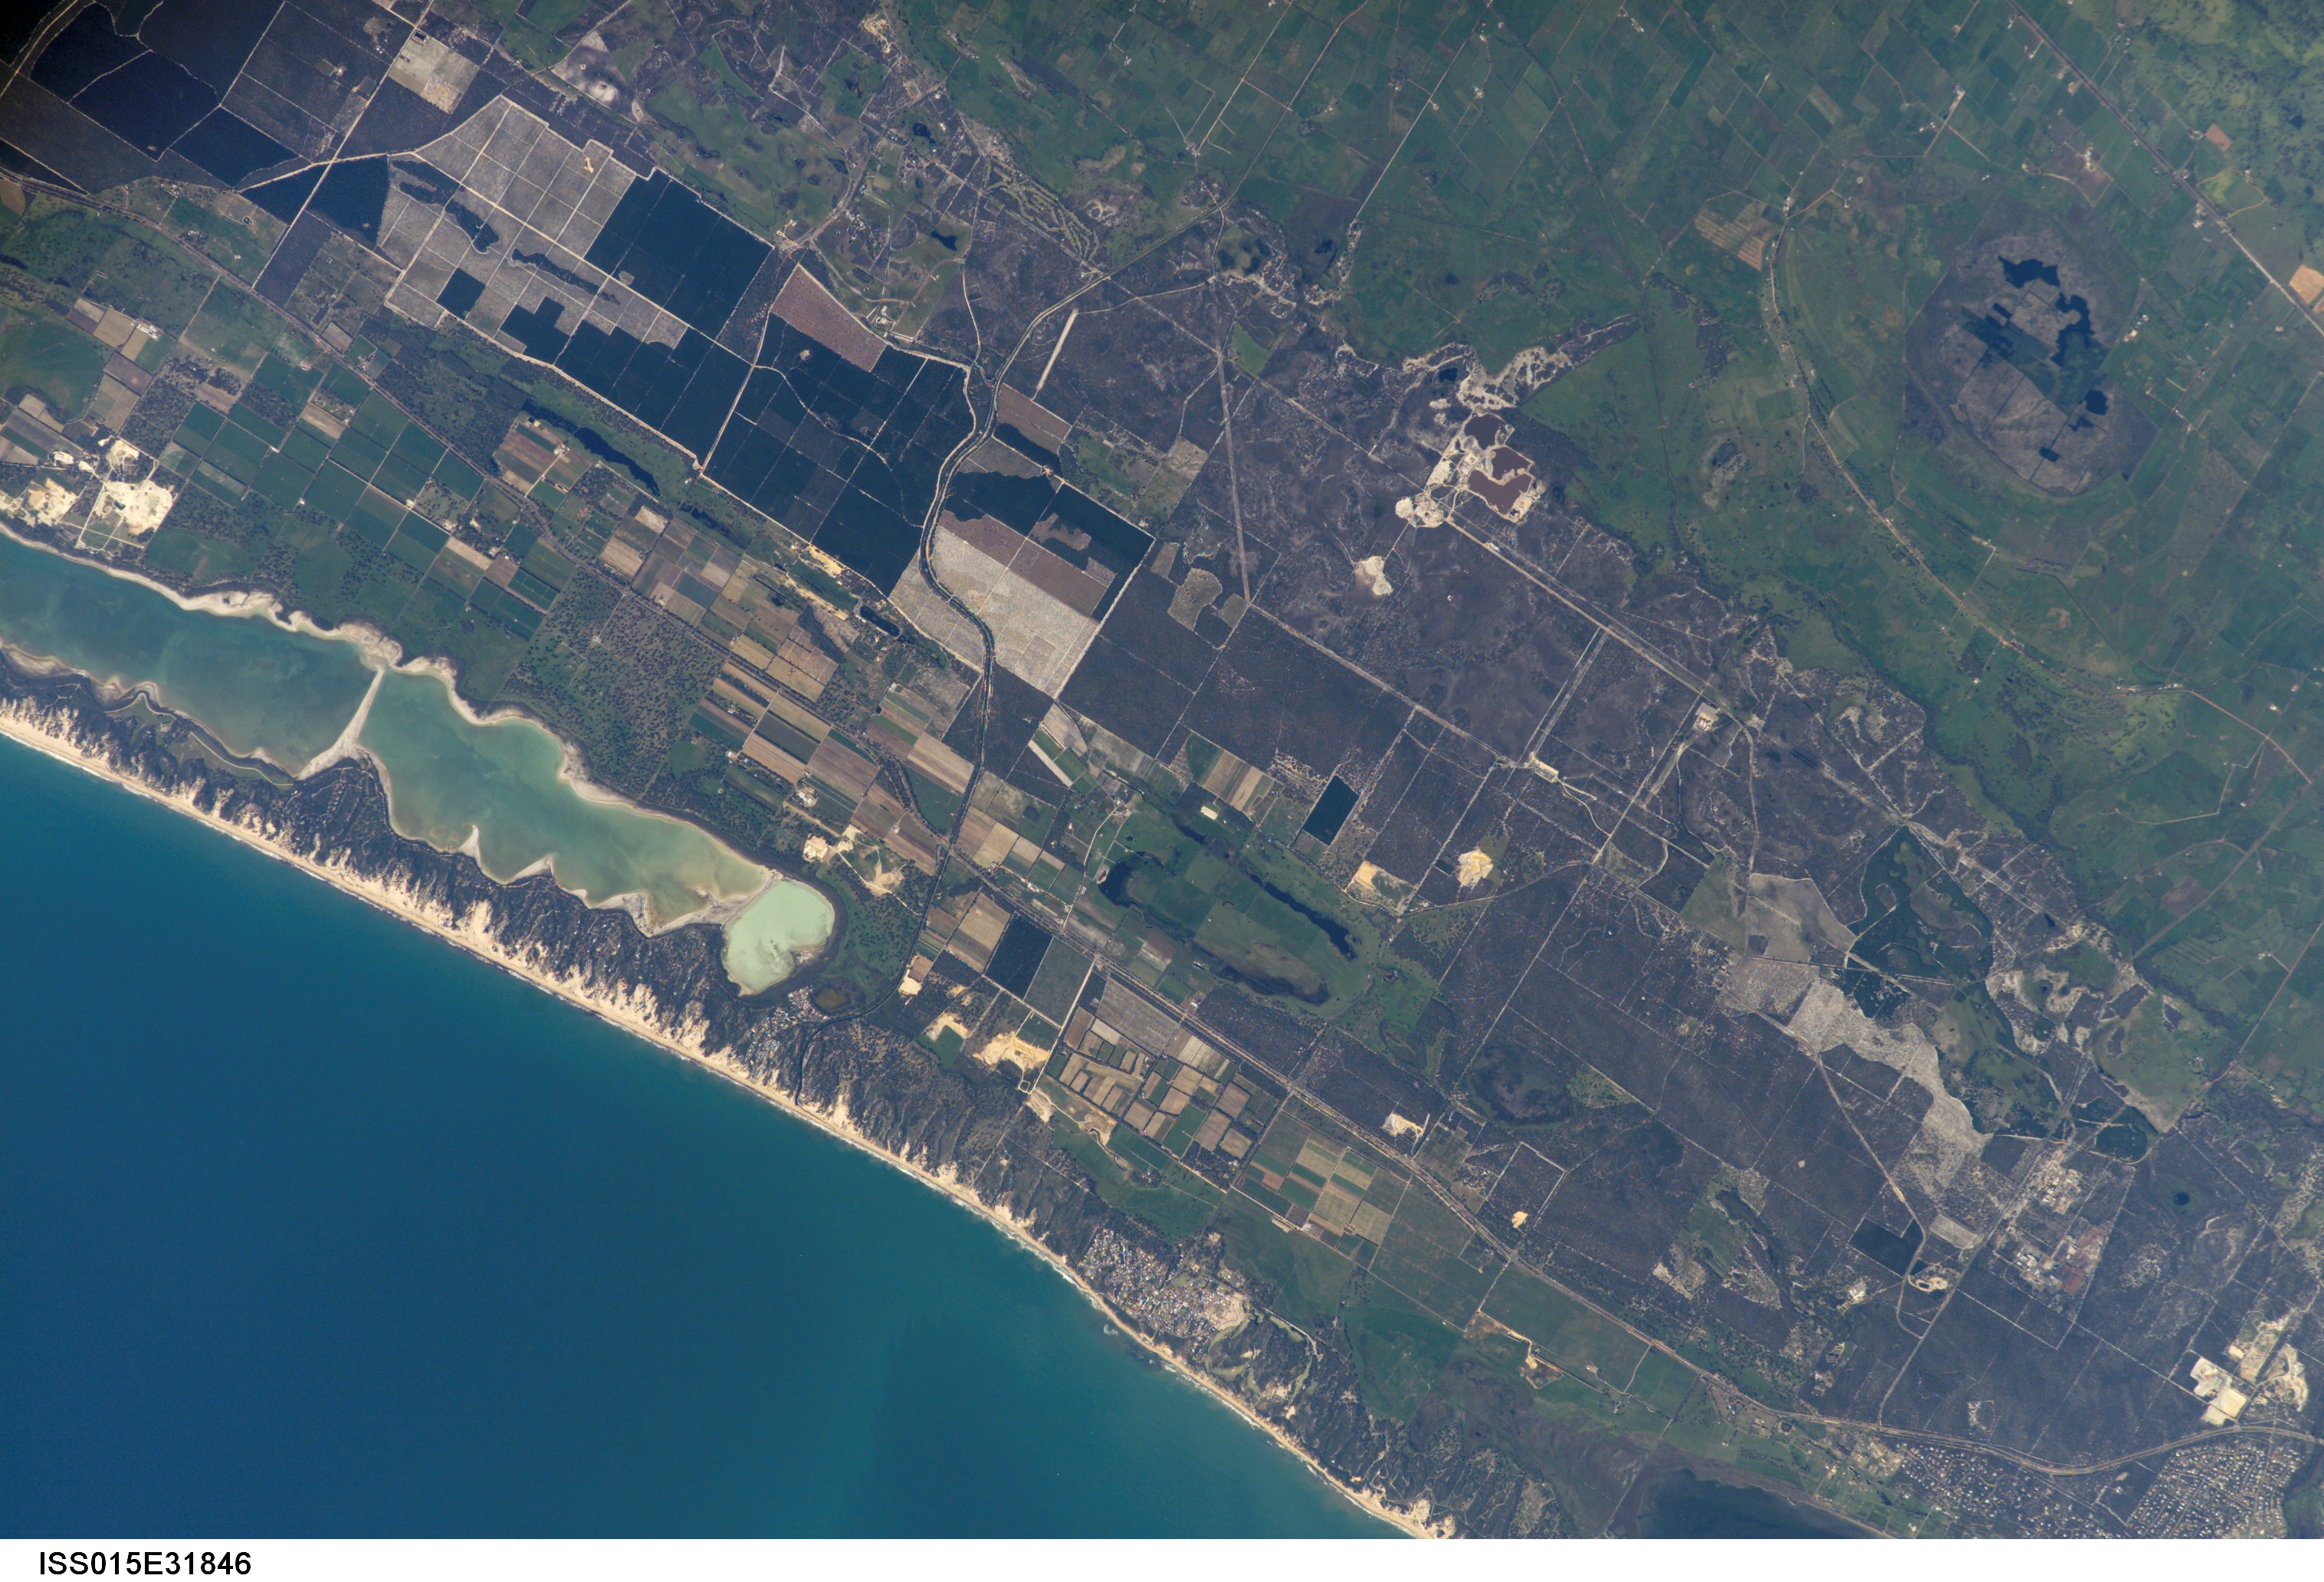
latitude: -33.1
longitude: 115.7
